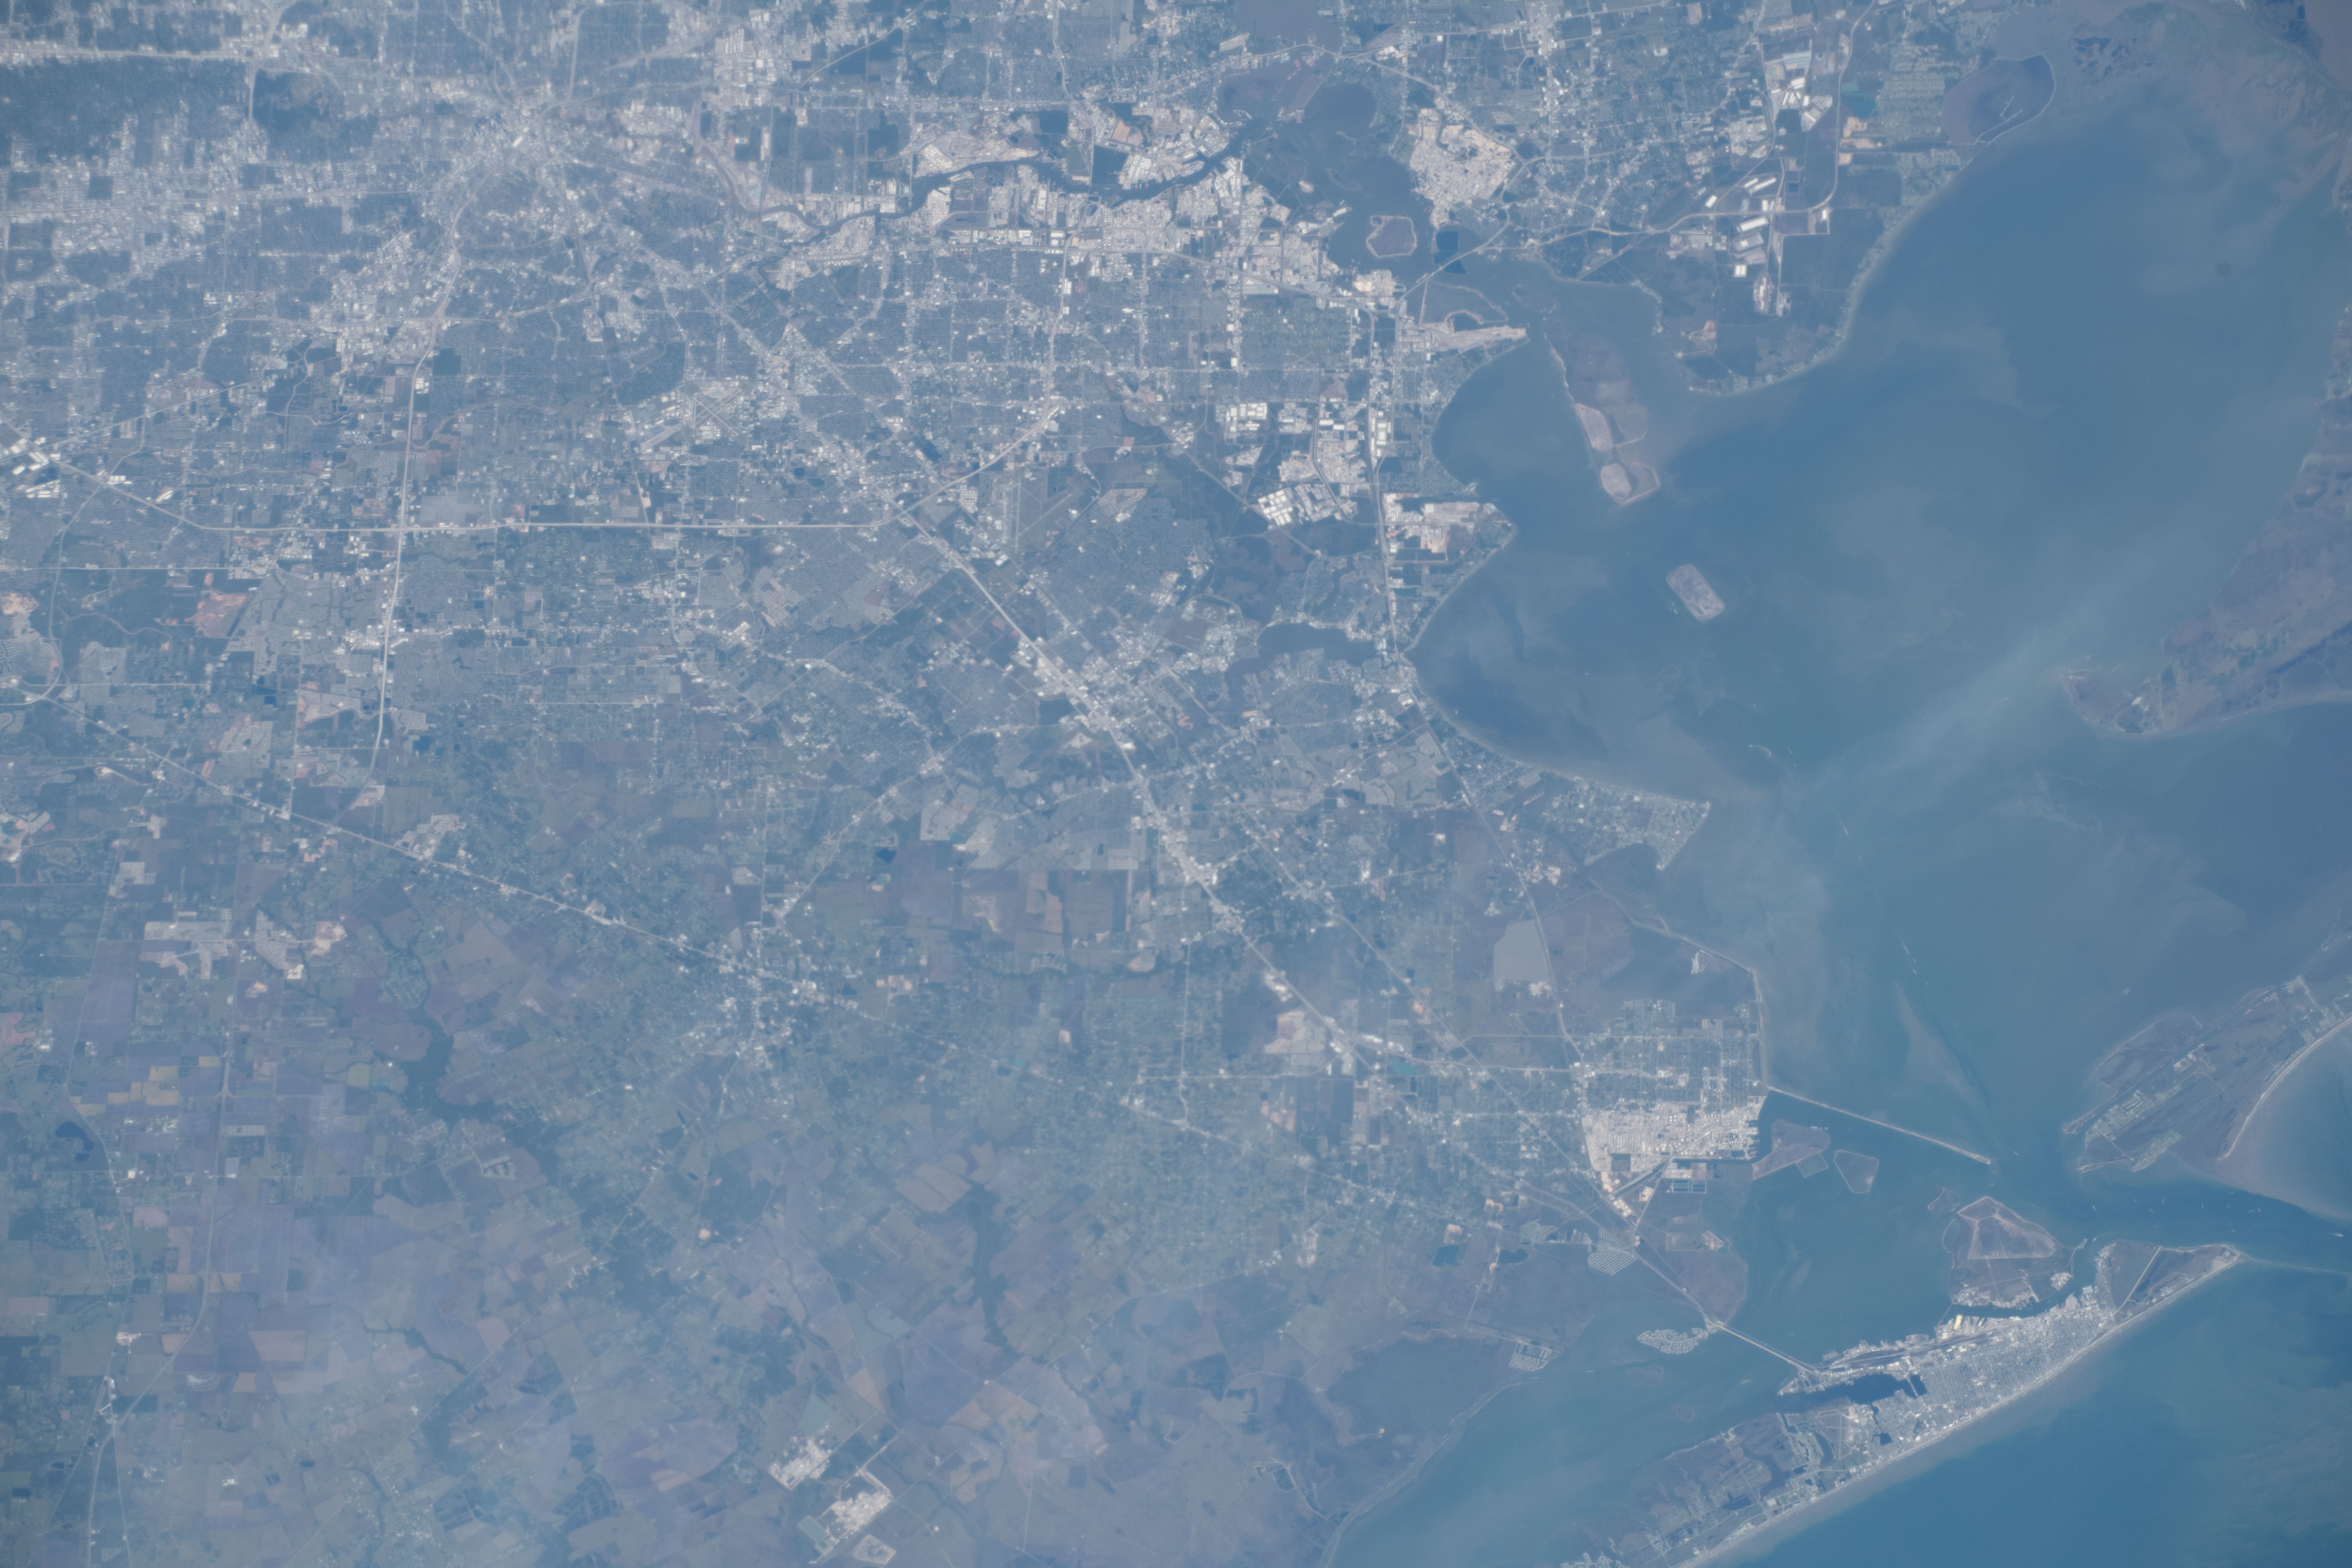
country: USA-TEXAS
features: GALVESTON BAY
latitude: 29.5
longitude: -95.0
